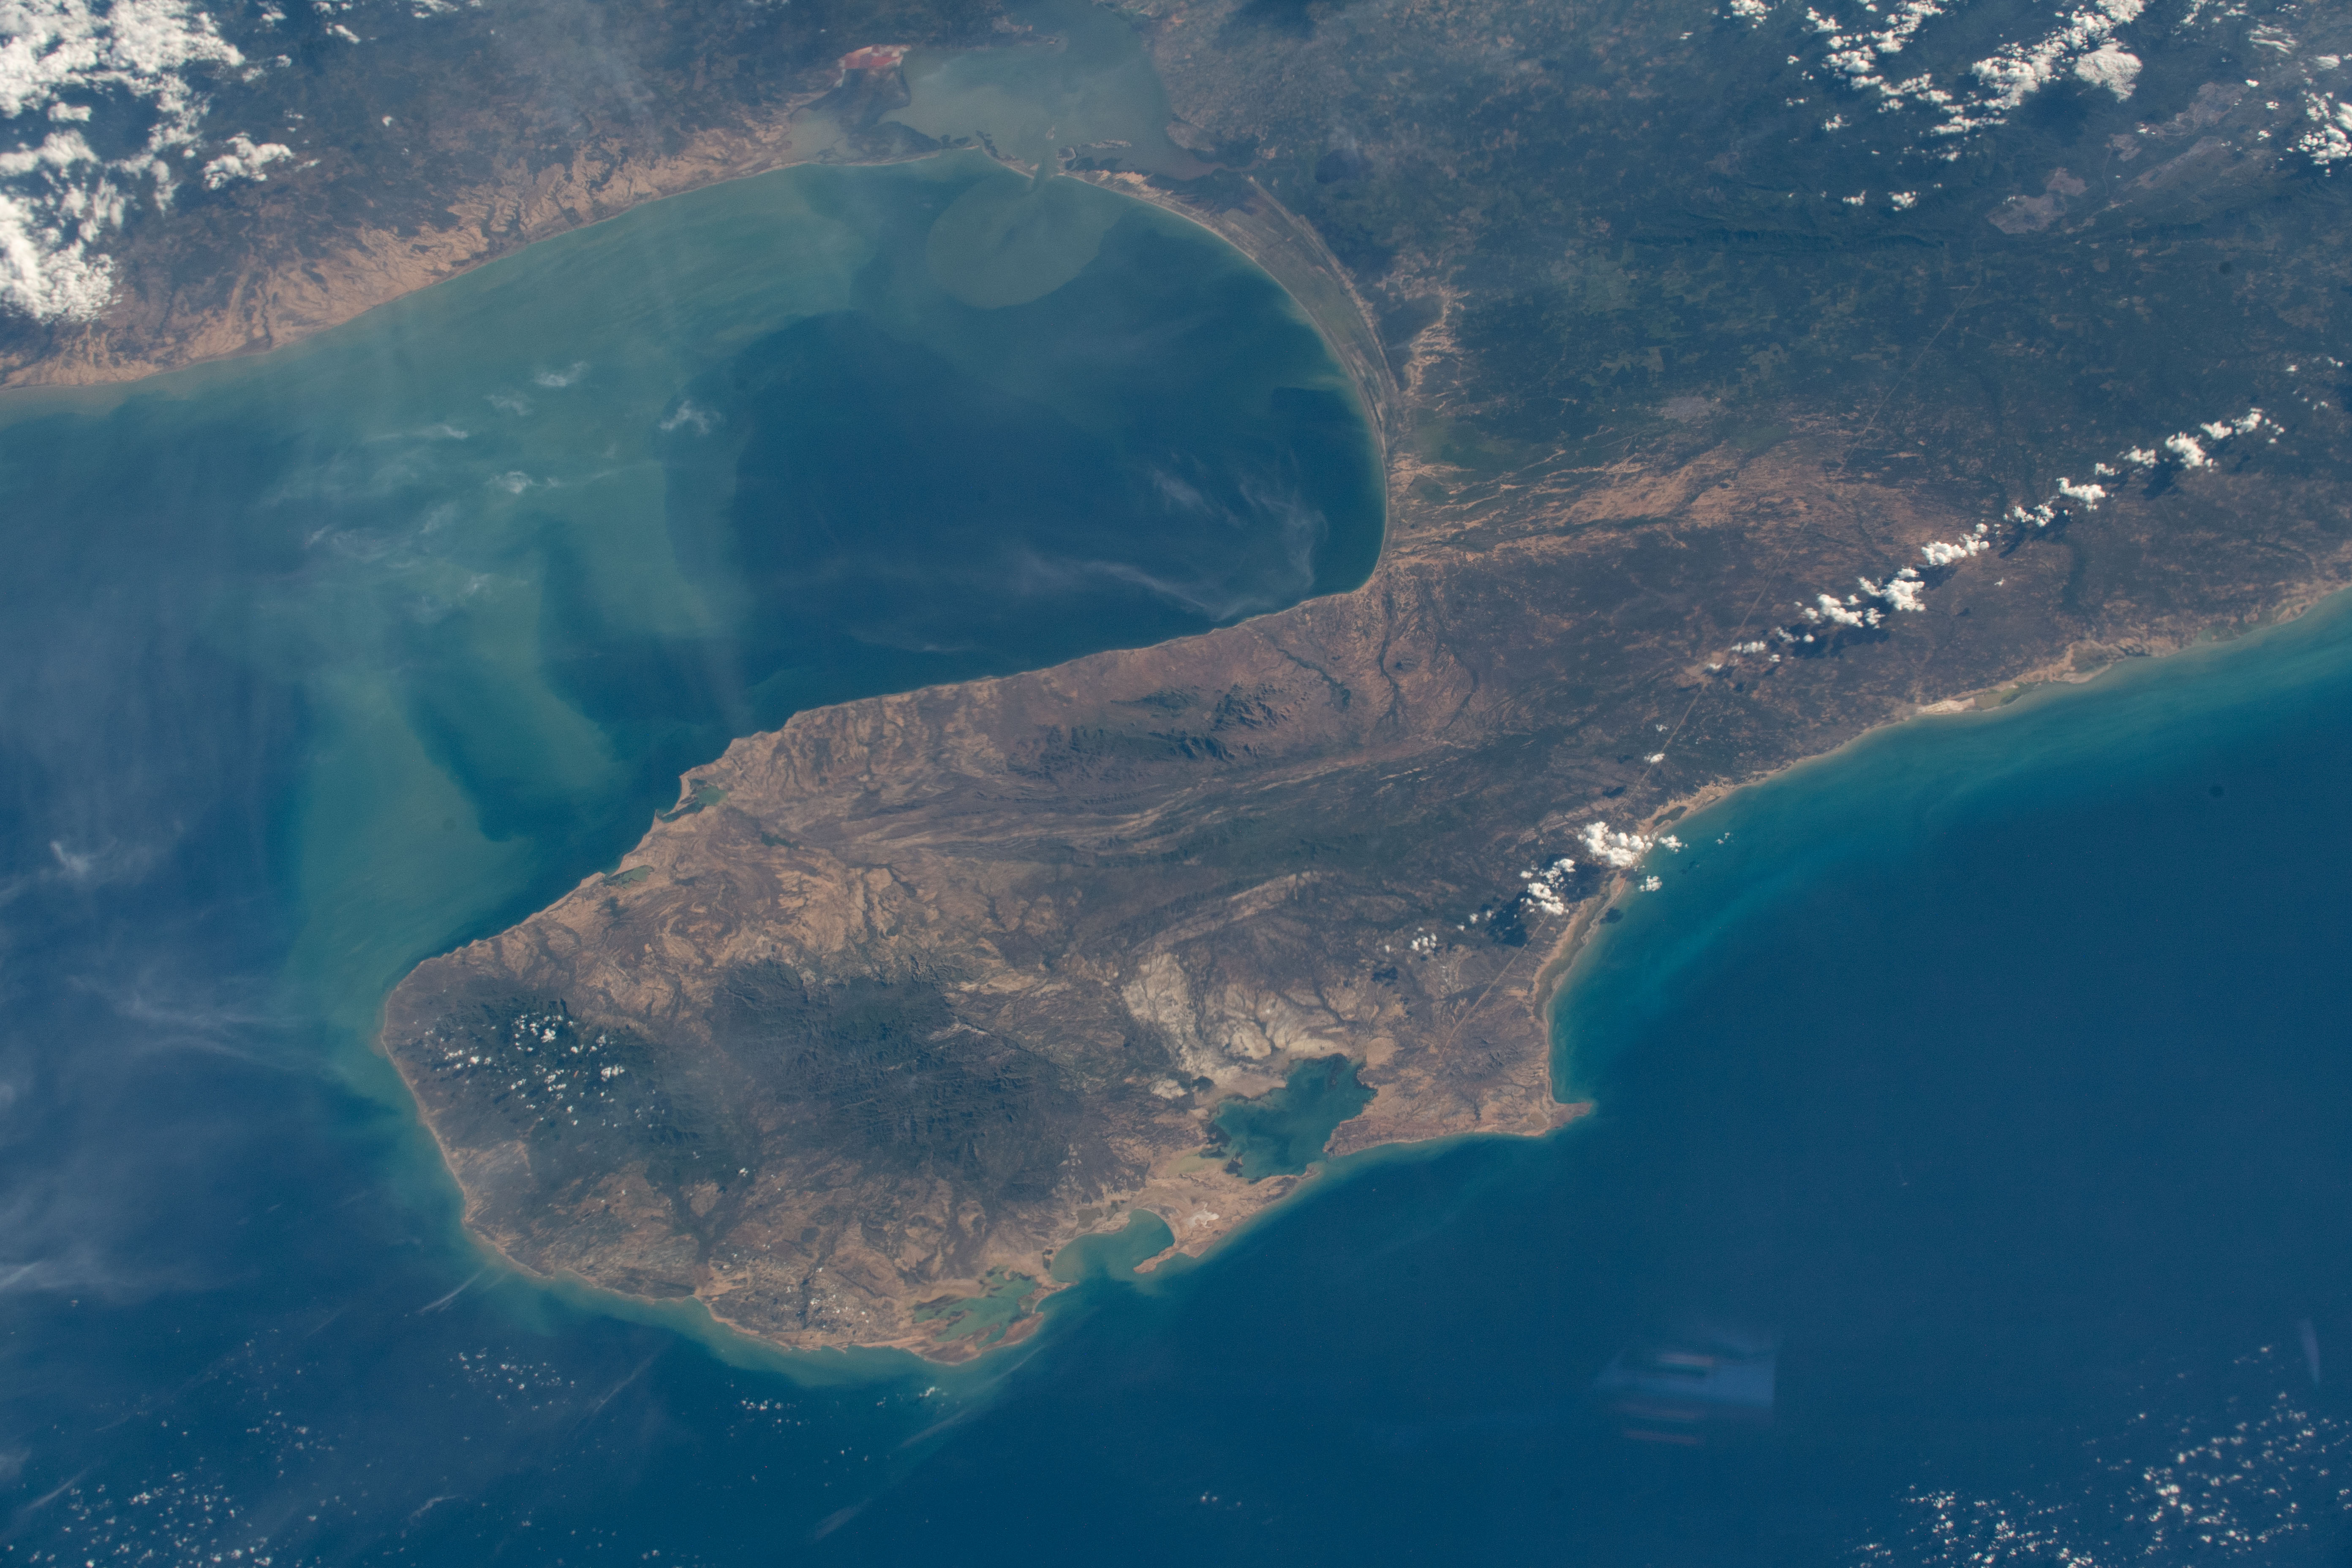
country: COLOMBIA
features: GULF OF VENEZUELA
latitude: 11.8
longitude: -71.9
